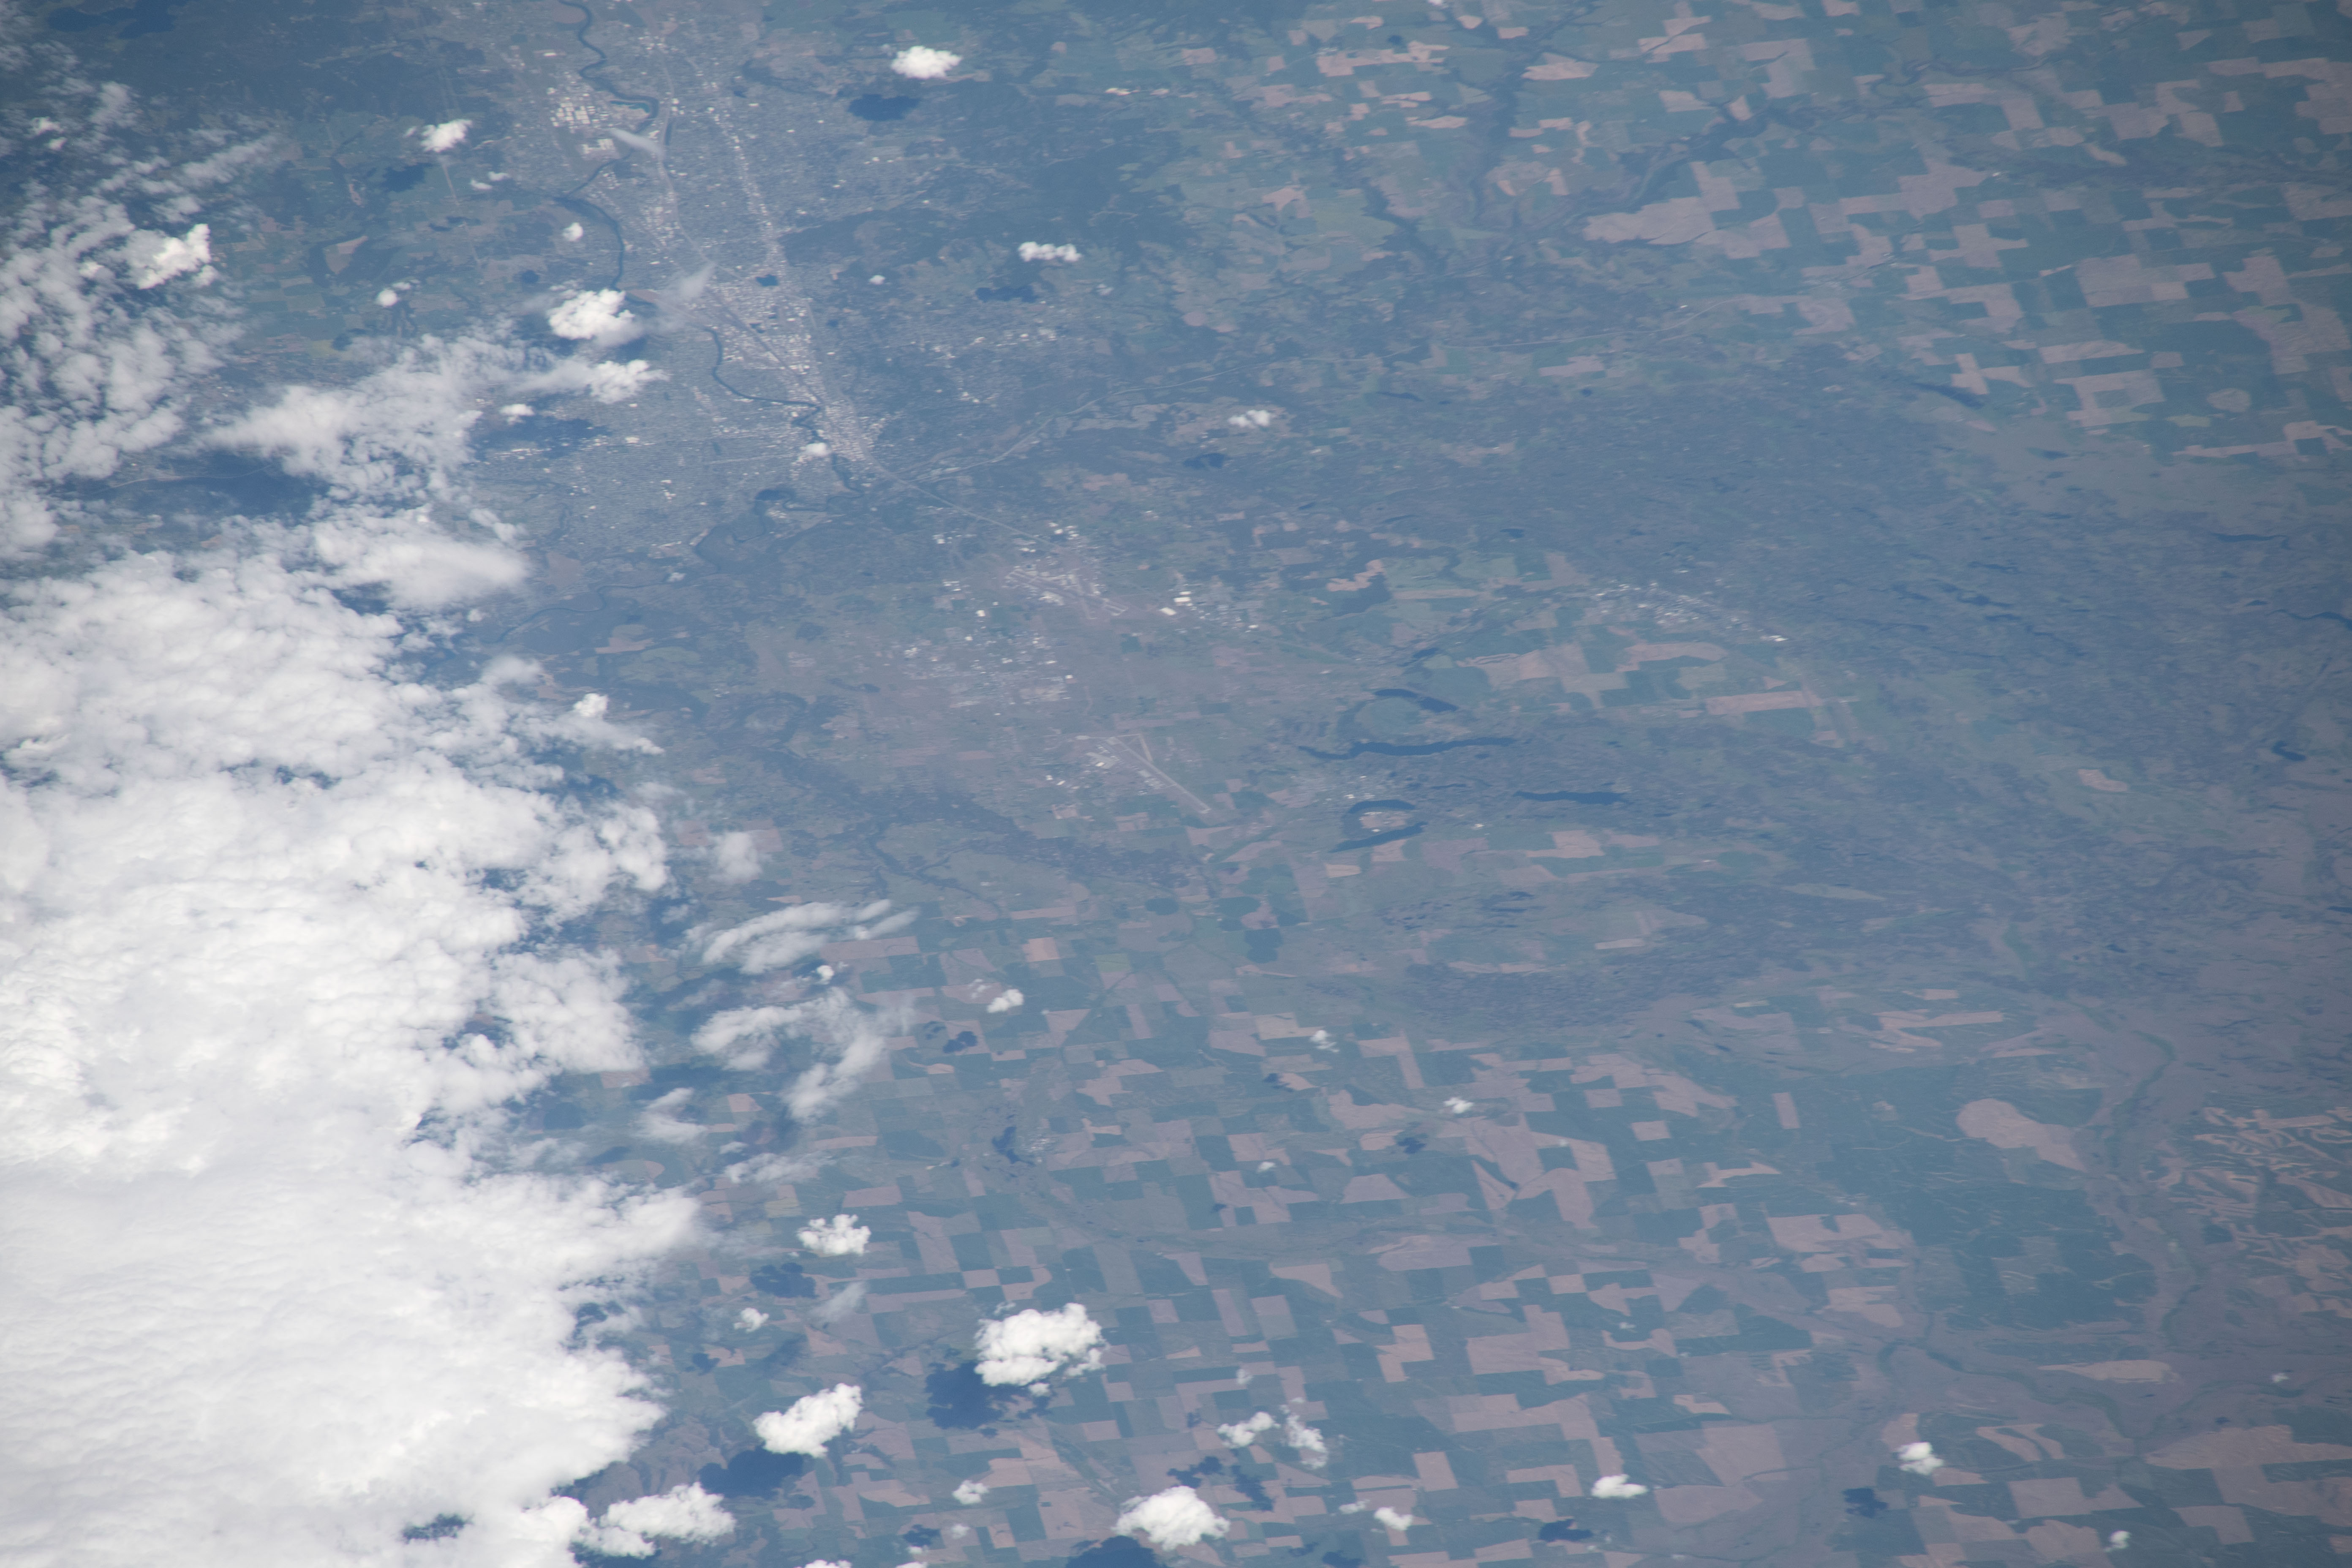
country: USA-WASHINGTON
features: SPOKANE, COLUMBIA RIVER, LIBERTY LAKE, COUNTRY HOMES, SILVER LAKE, GRANITE LAKE, MEDICAL LAKE
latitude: 47.6
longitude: -117.8
